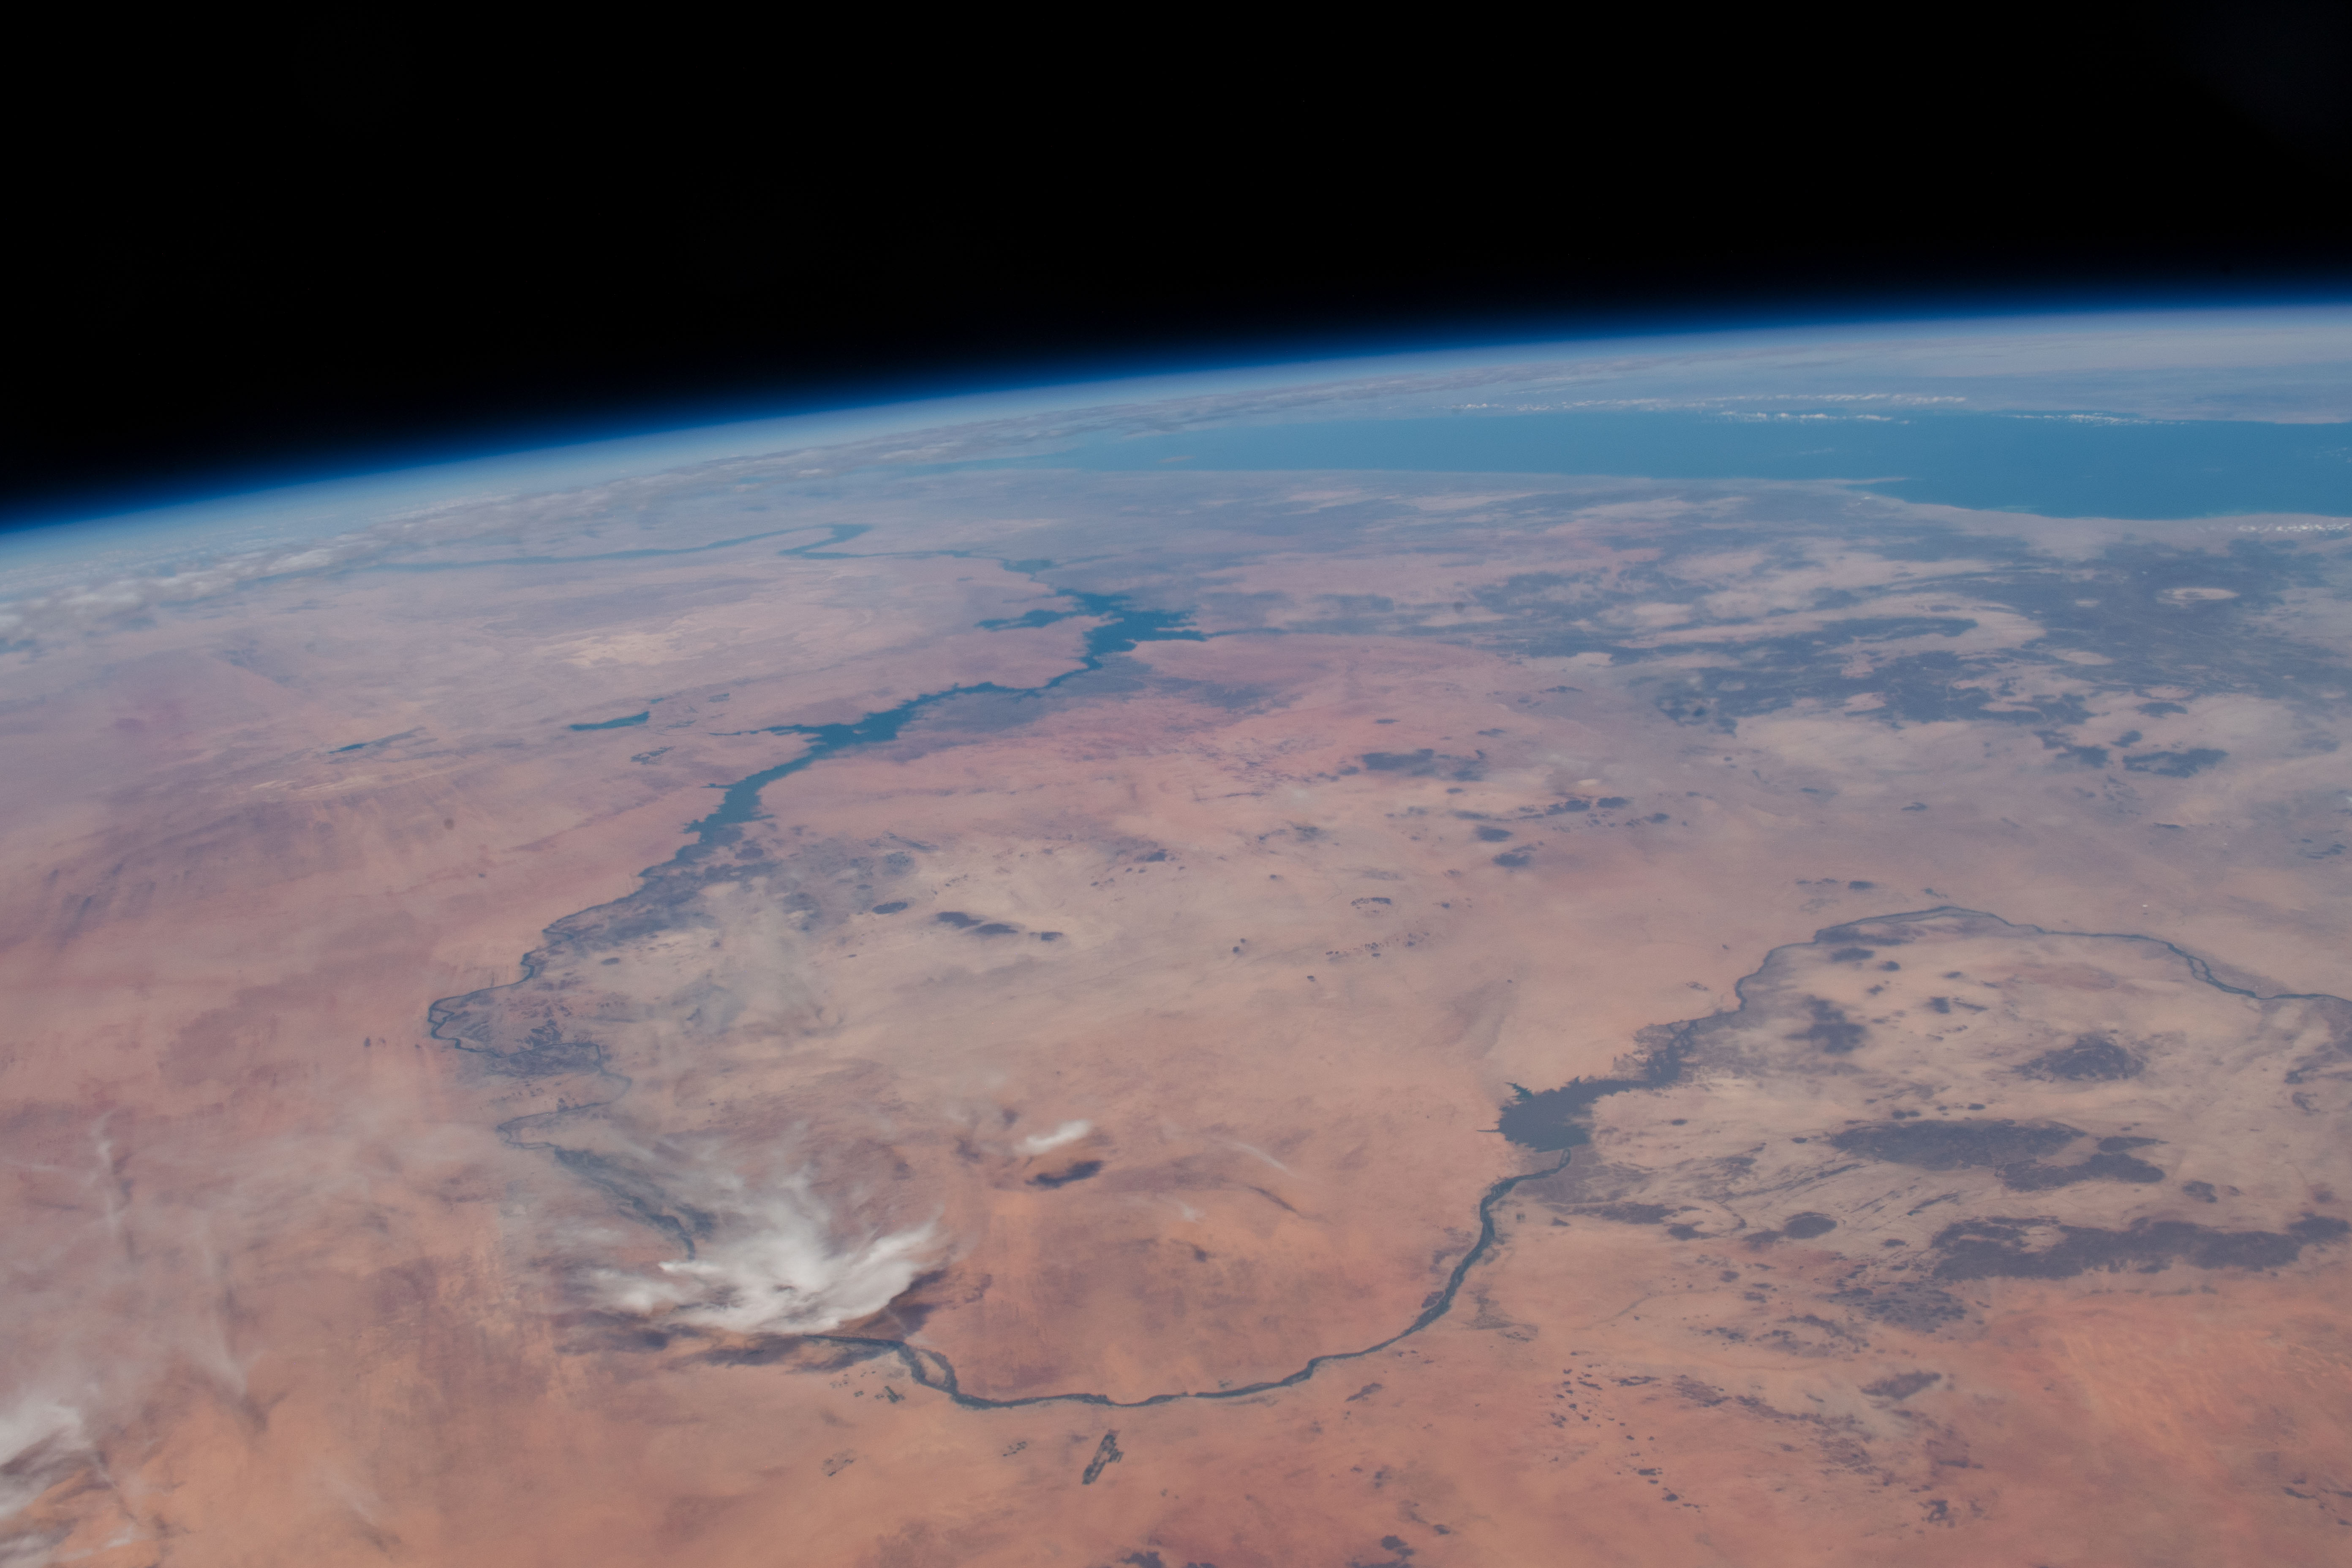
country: SUDAN
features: WHITE NILE RIVER, NUBIAN DESERT, MEROWE RESERVOIR, RED SEA
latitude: 21.0
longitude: 32.5
